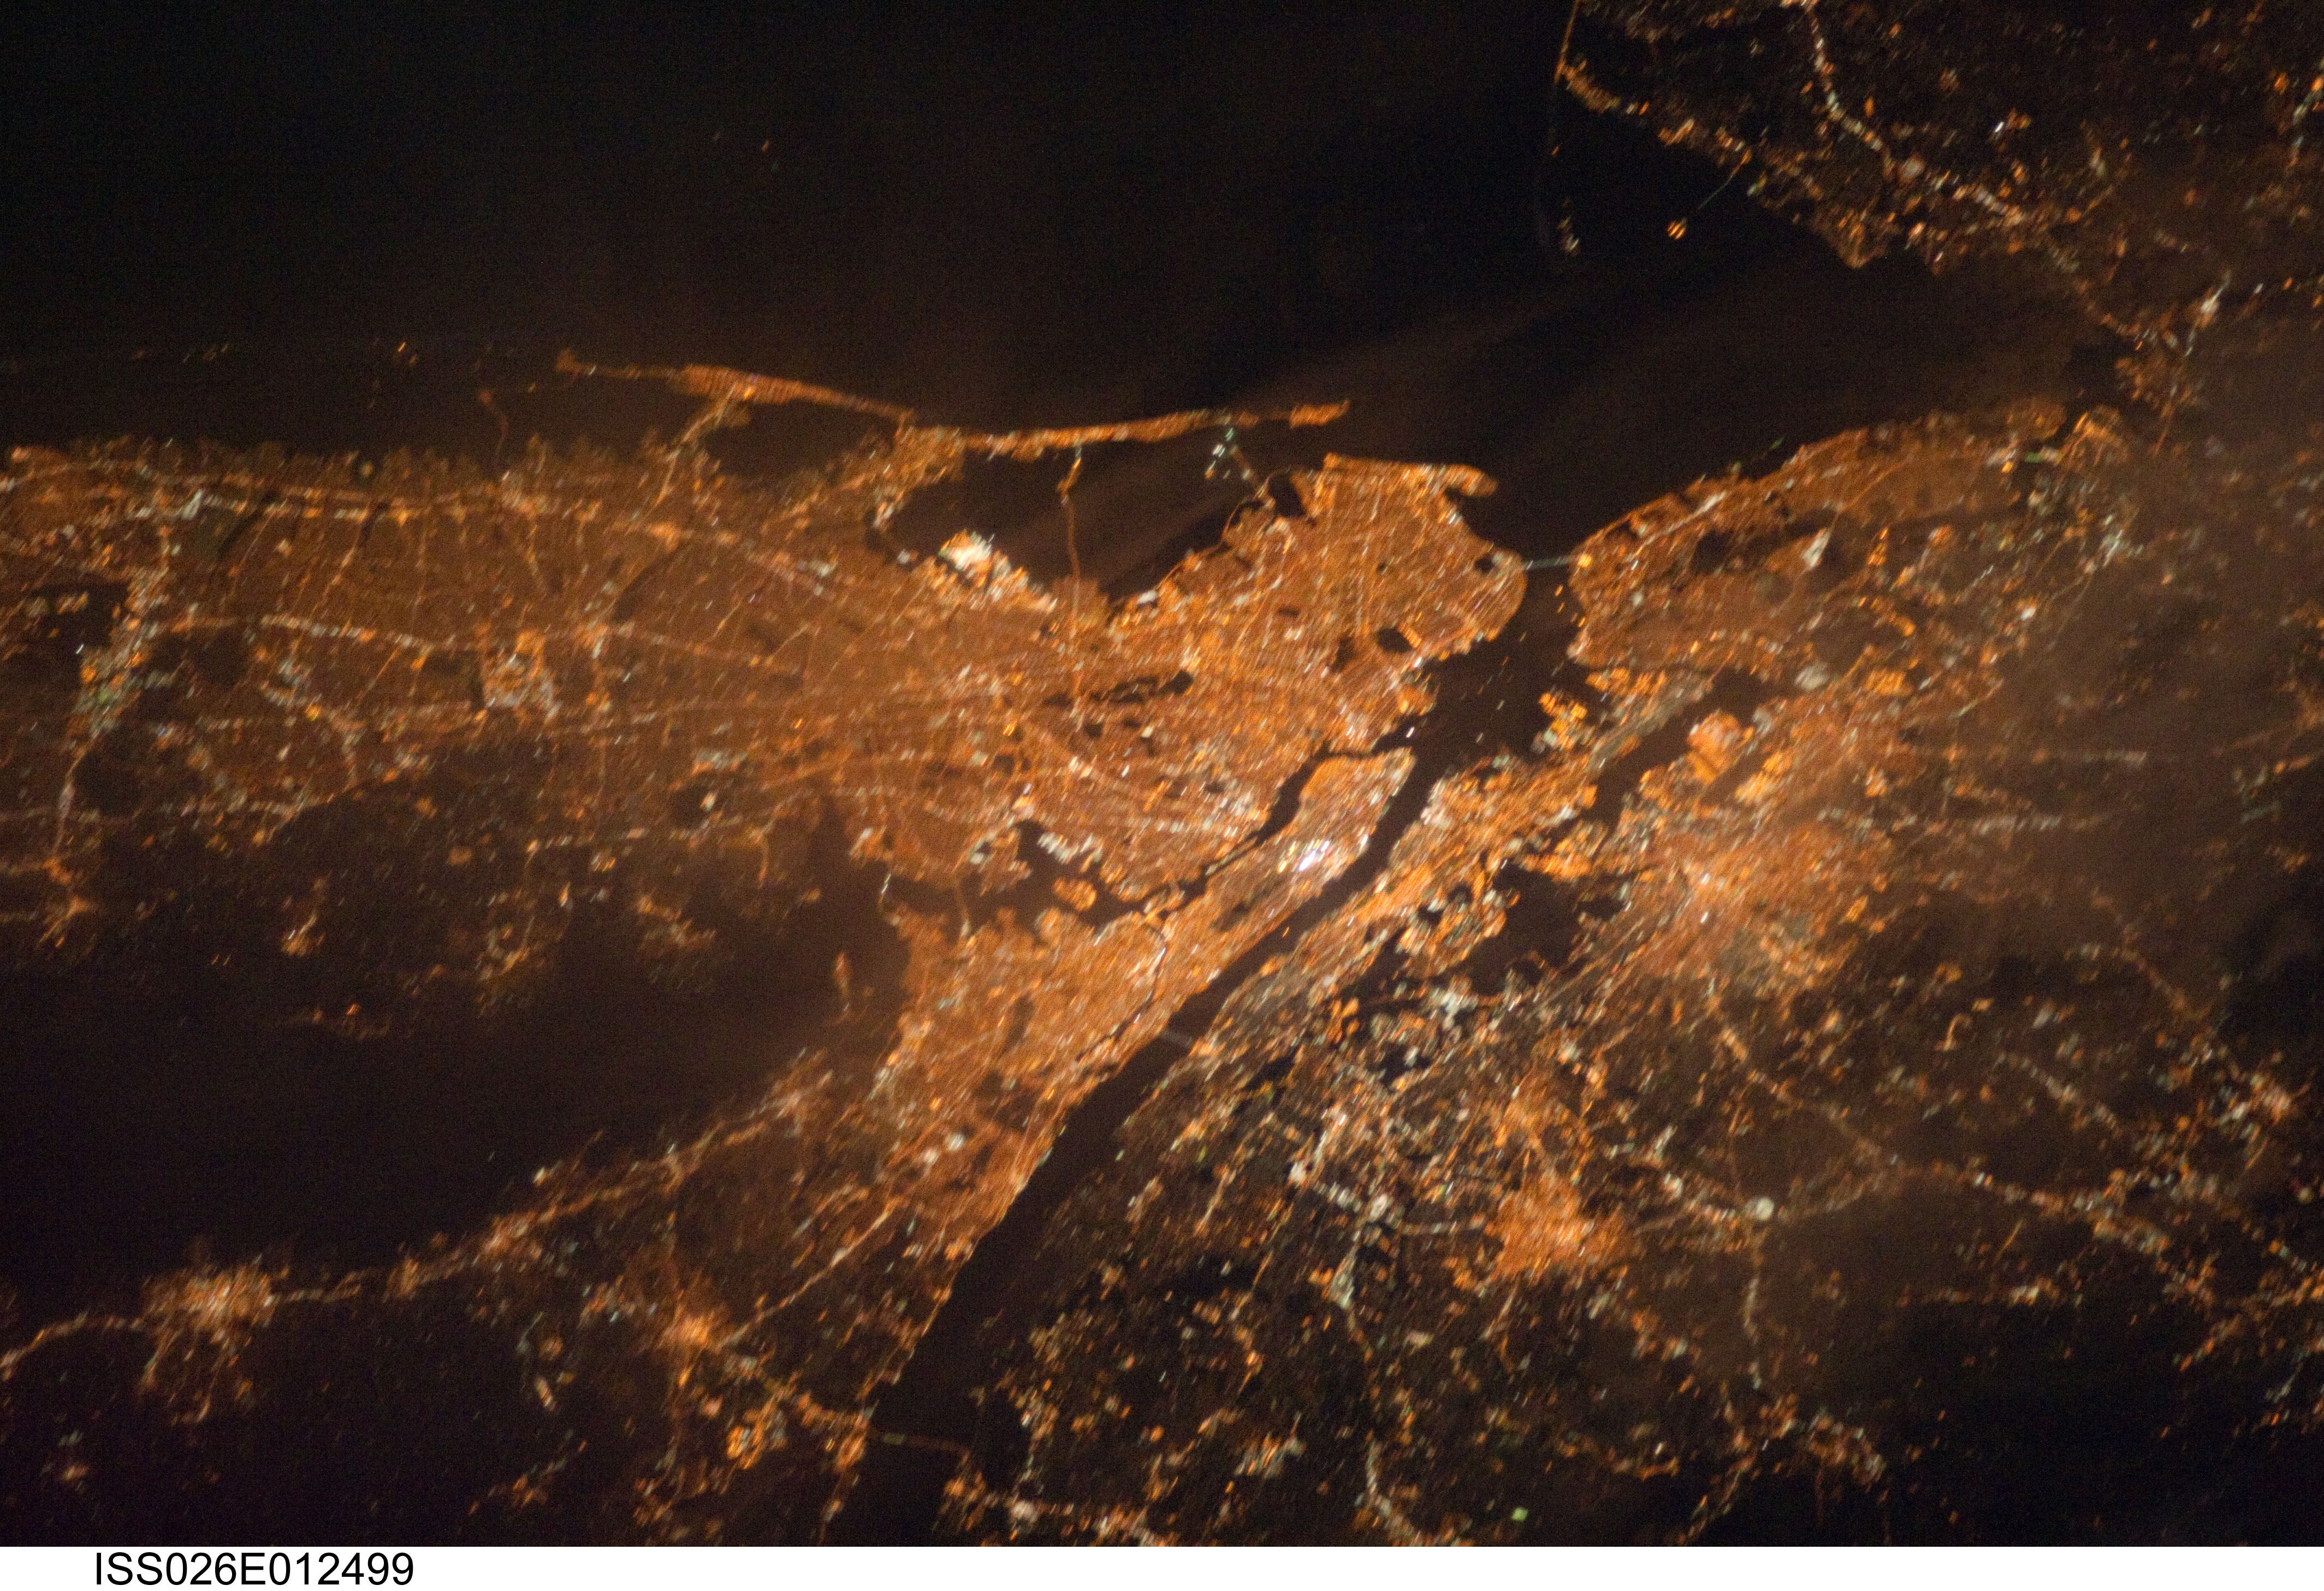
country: USA-NEW YORK
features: NEW YORK CITY, NEWARK AT NIGHT
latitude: 40.8
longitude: -73.9
